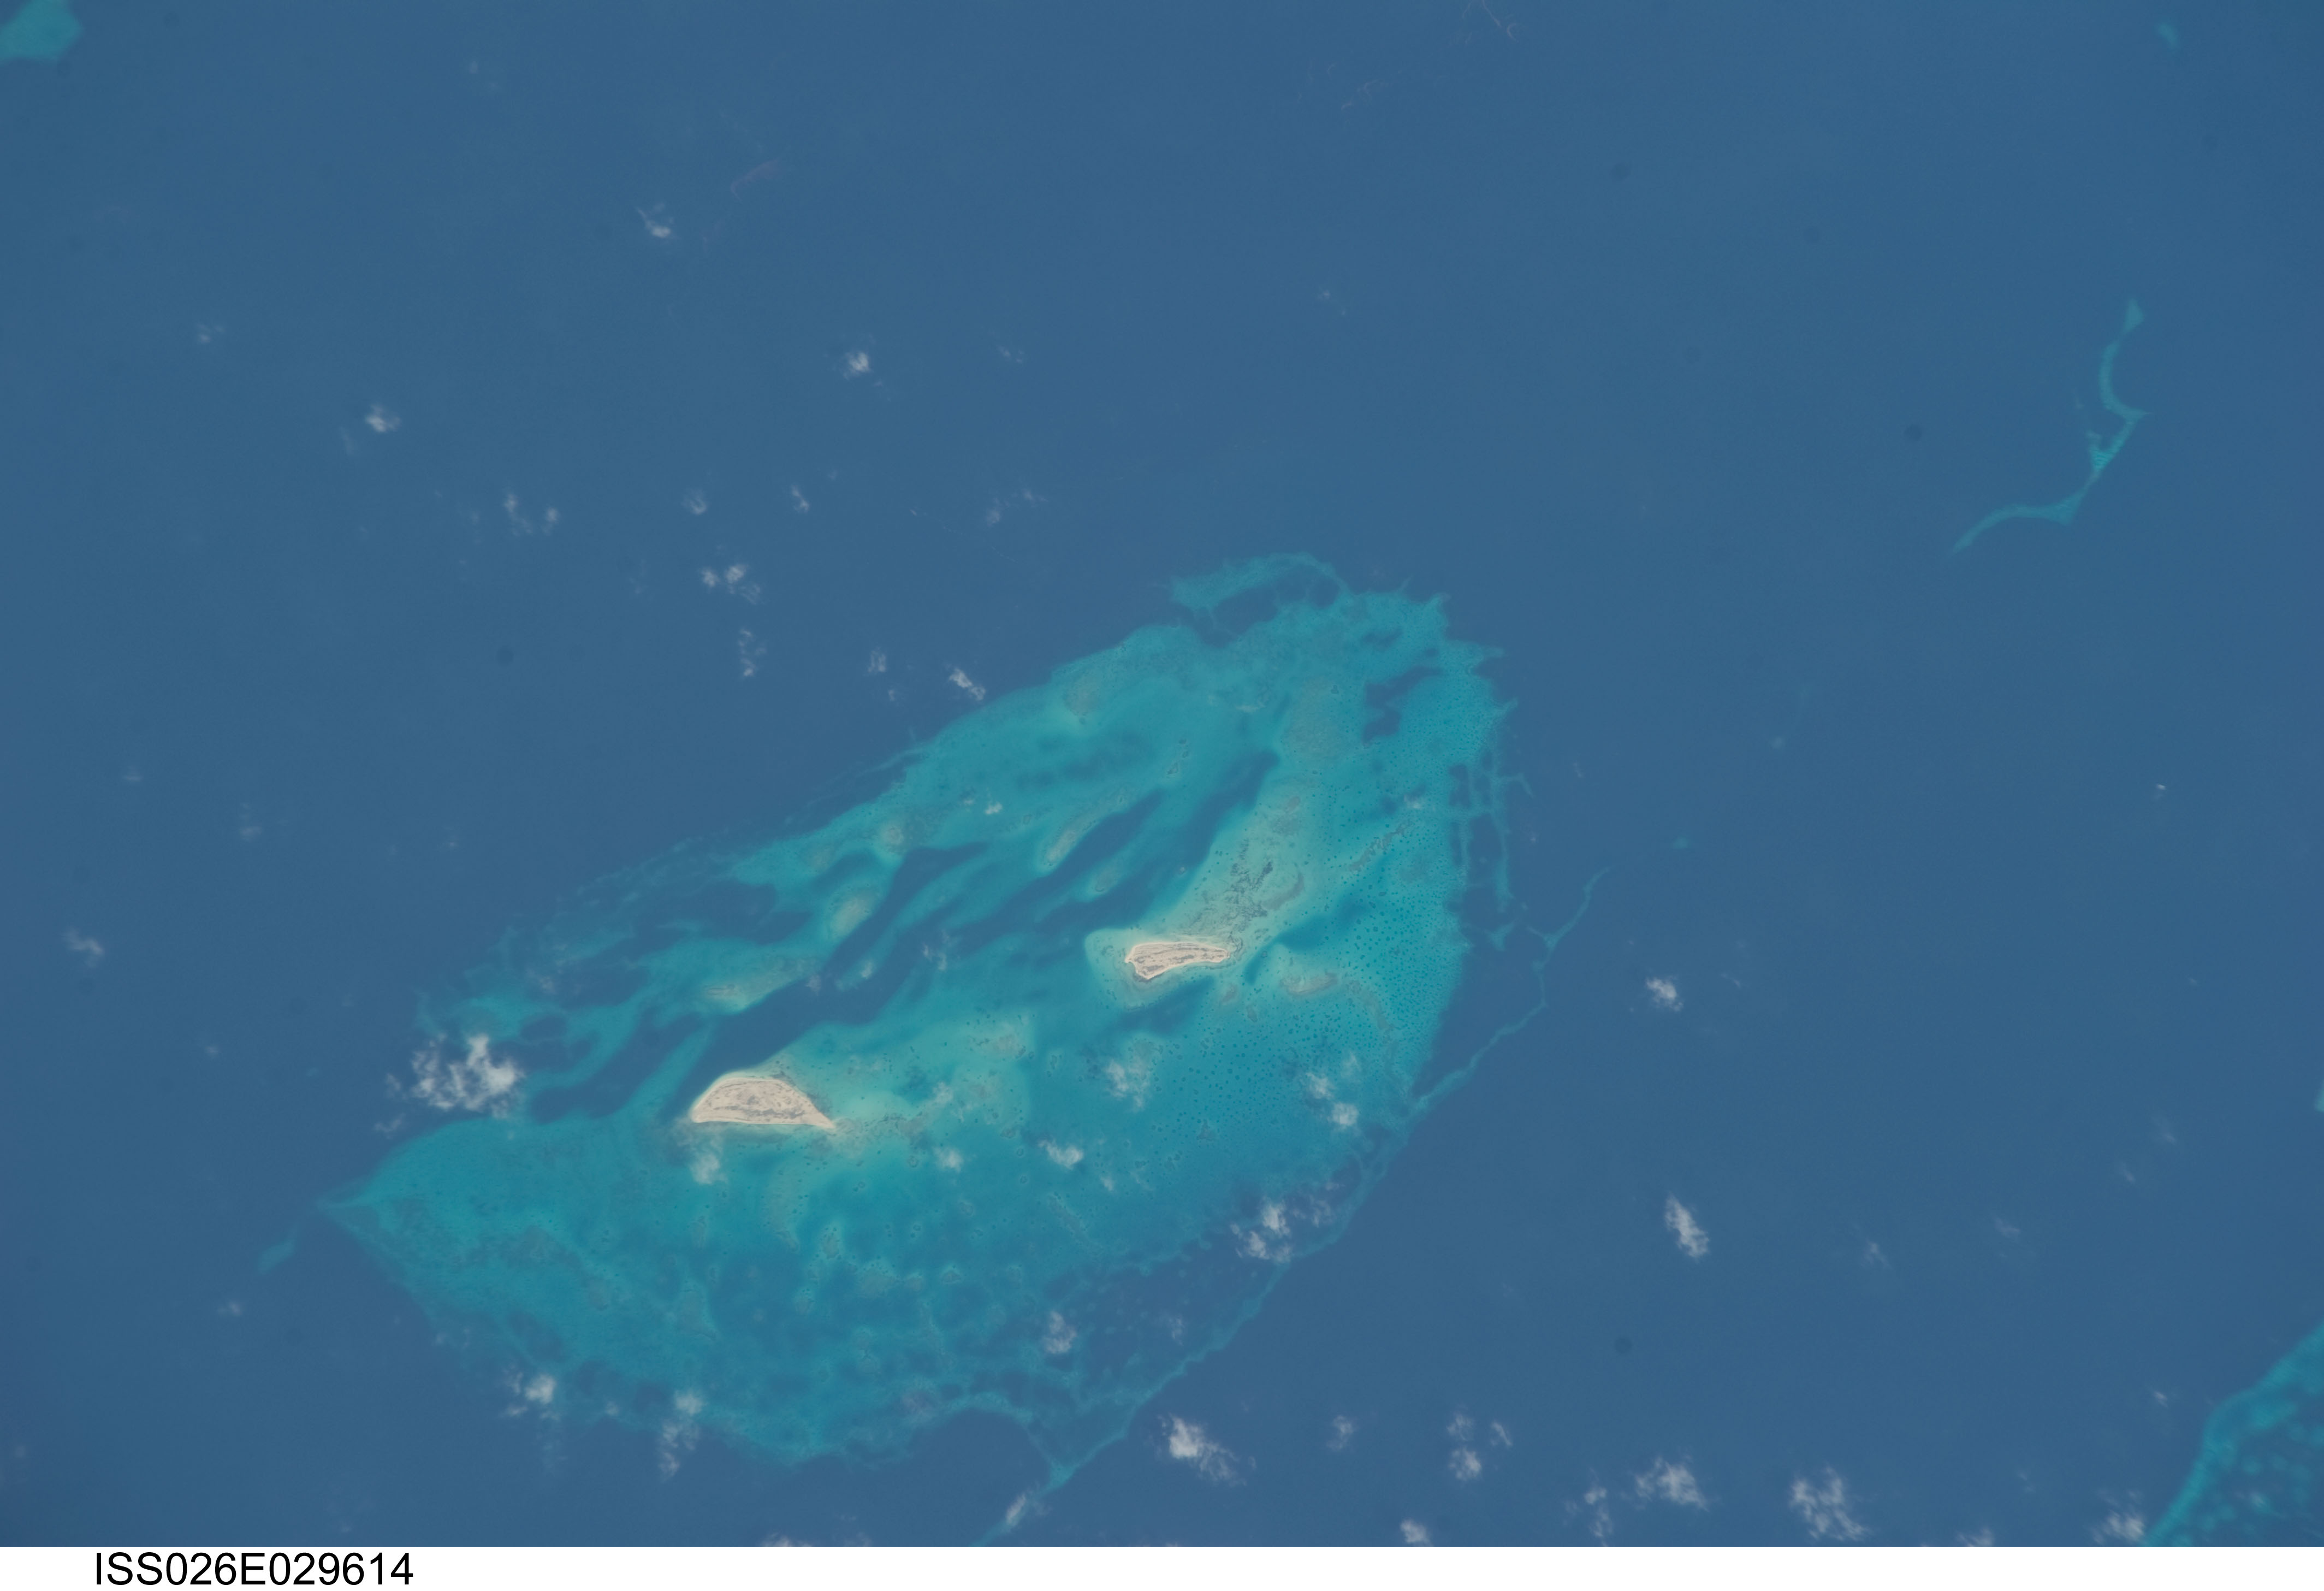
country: SAUDI ARABIA
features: ISLETS, CORAL BANK
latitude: 18.9
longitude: 40.9
